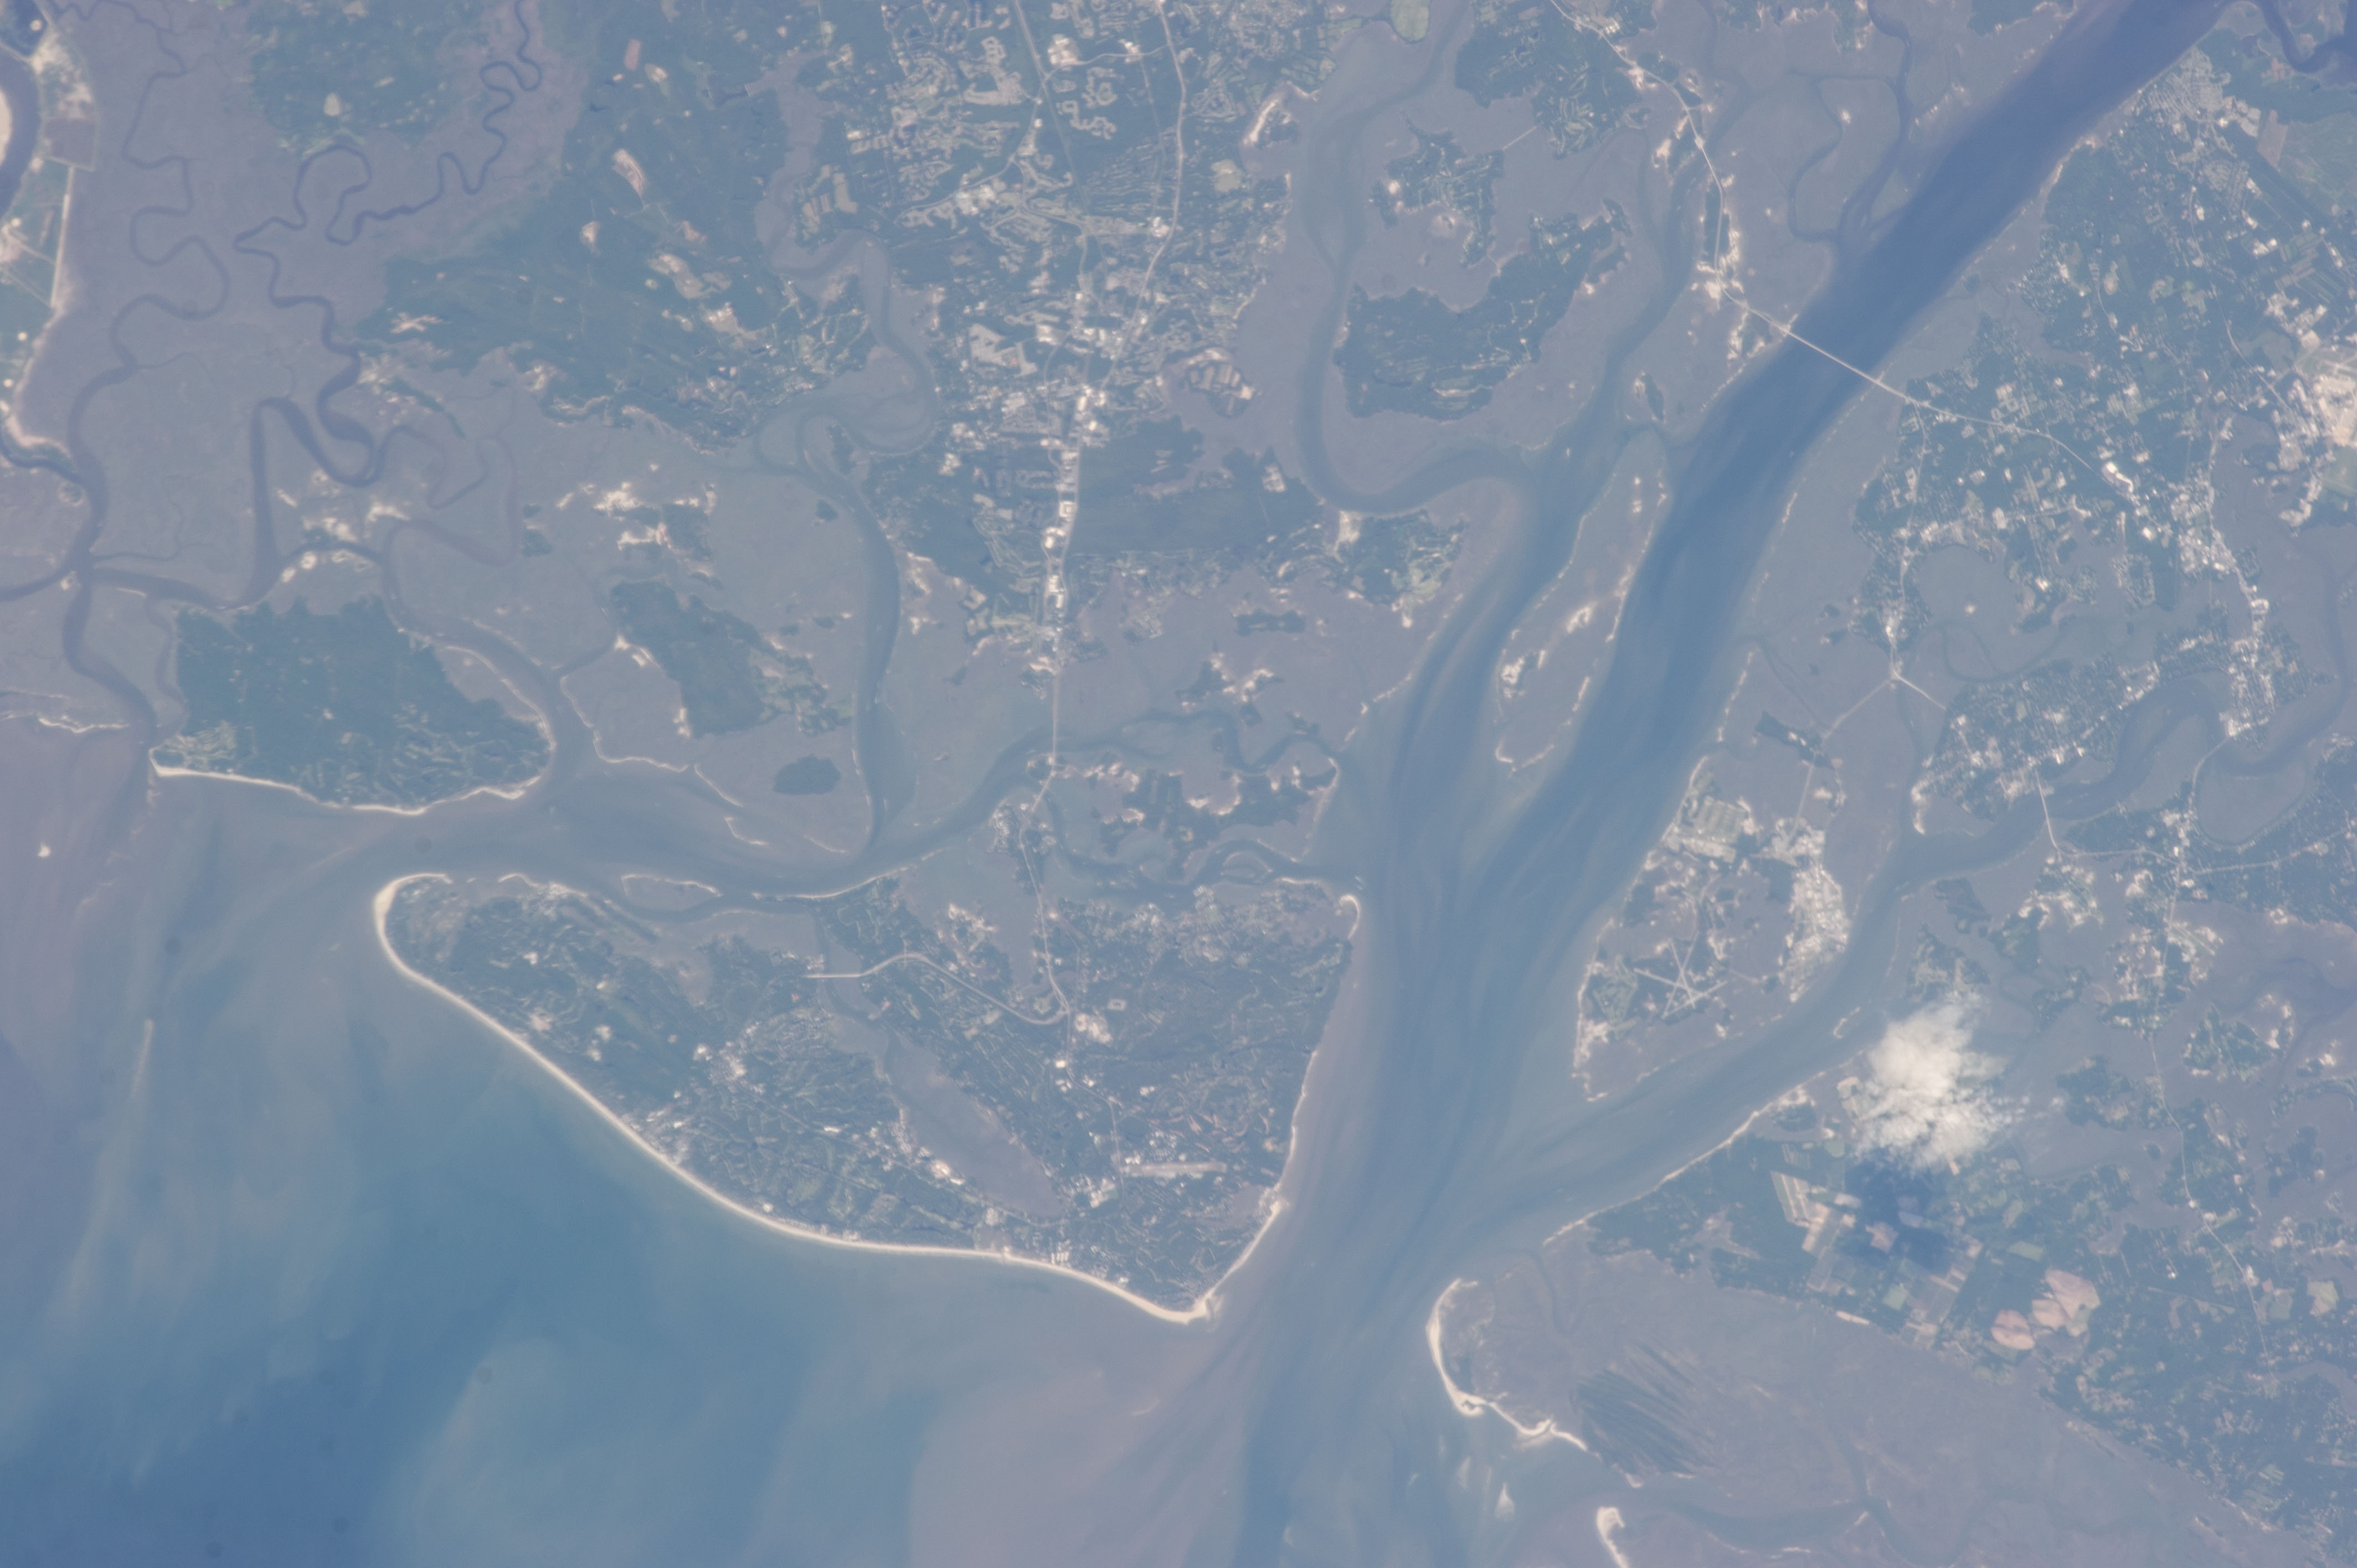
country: USA-SOUTH CAROLINA
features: ATLANTIC O., SED., PORT ROYAL SOUND, HILTON HEAD I., WETLANDS, I., CHAN.
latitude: 32.3
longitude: -80.8
